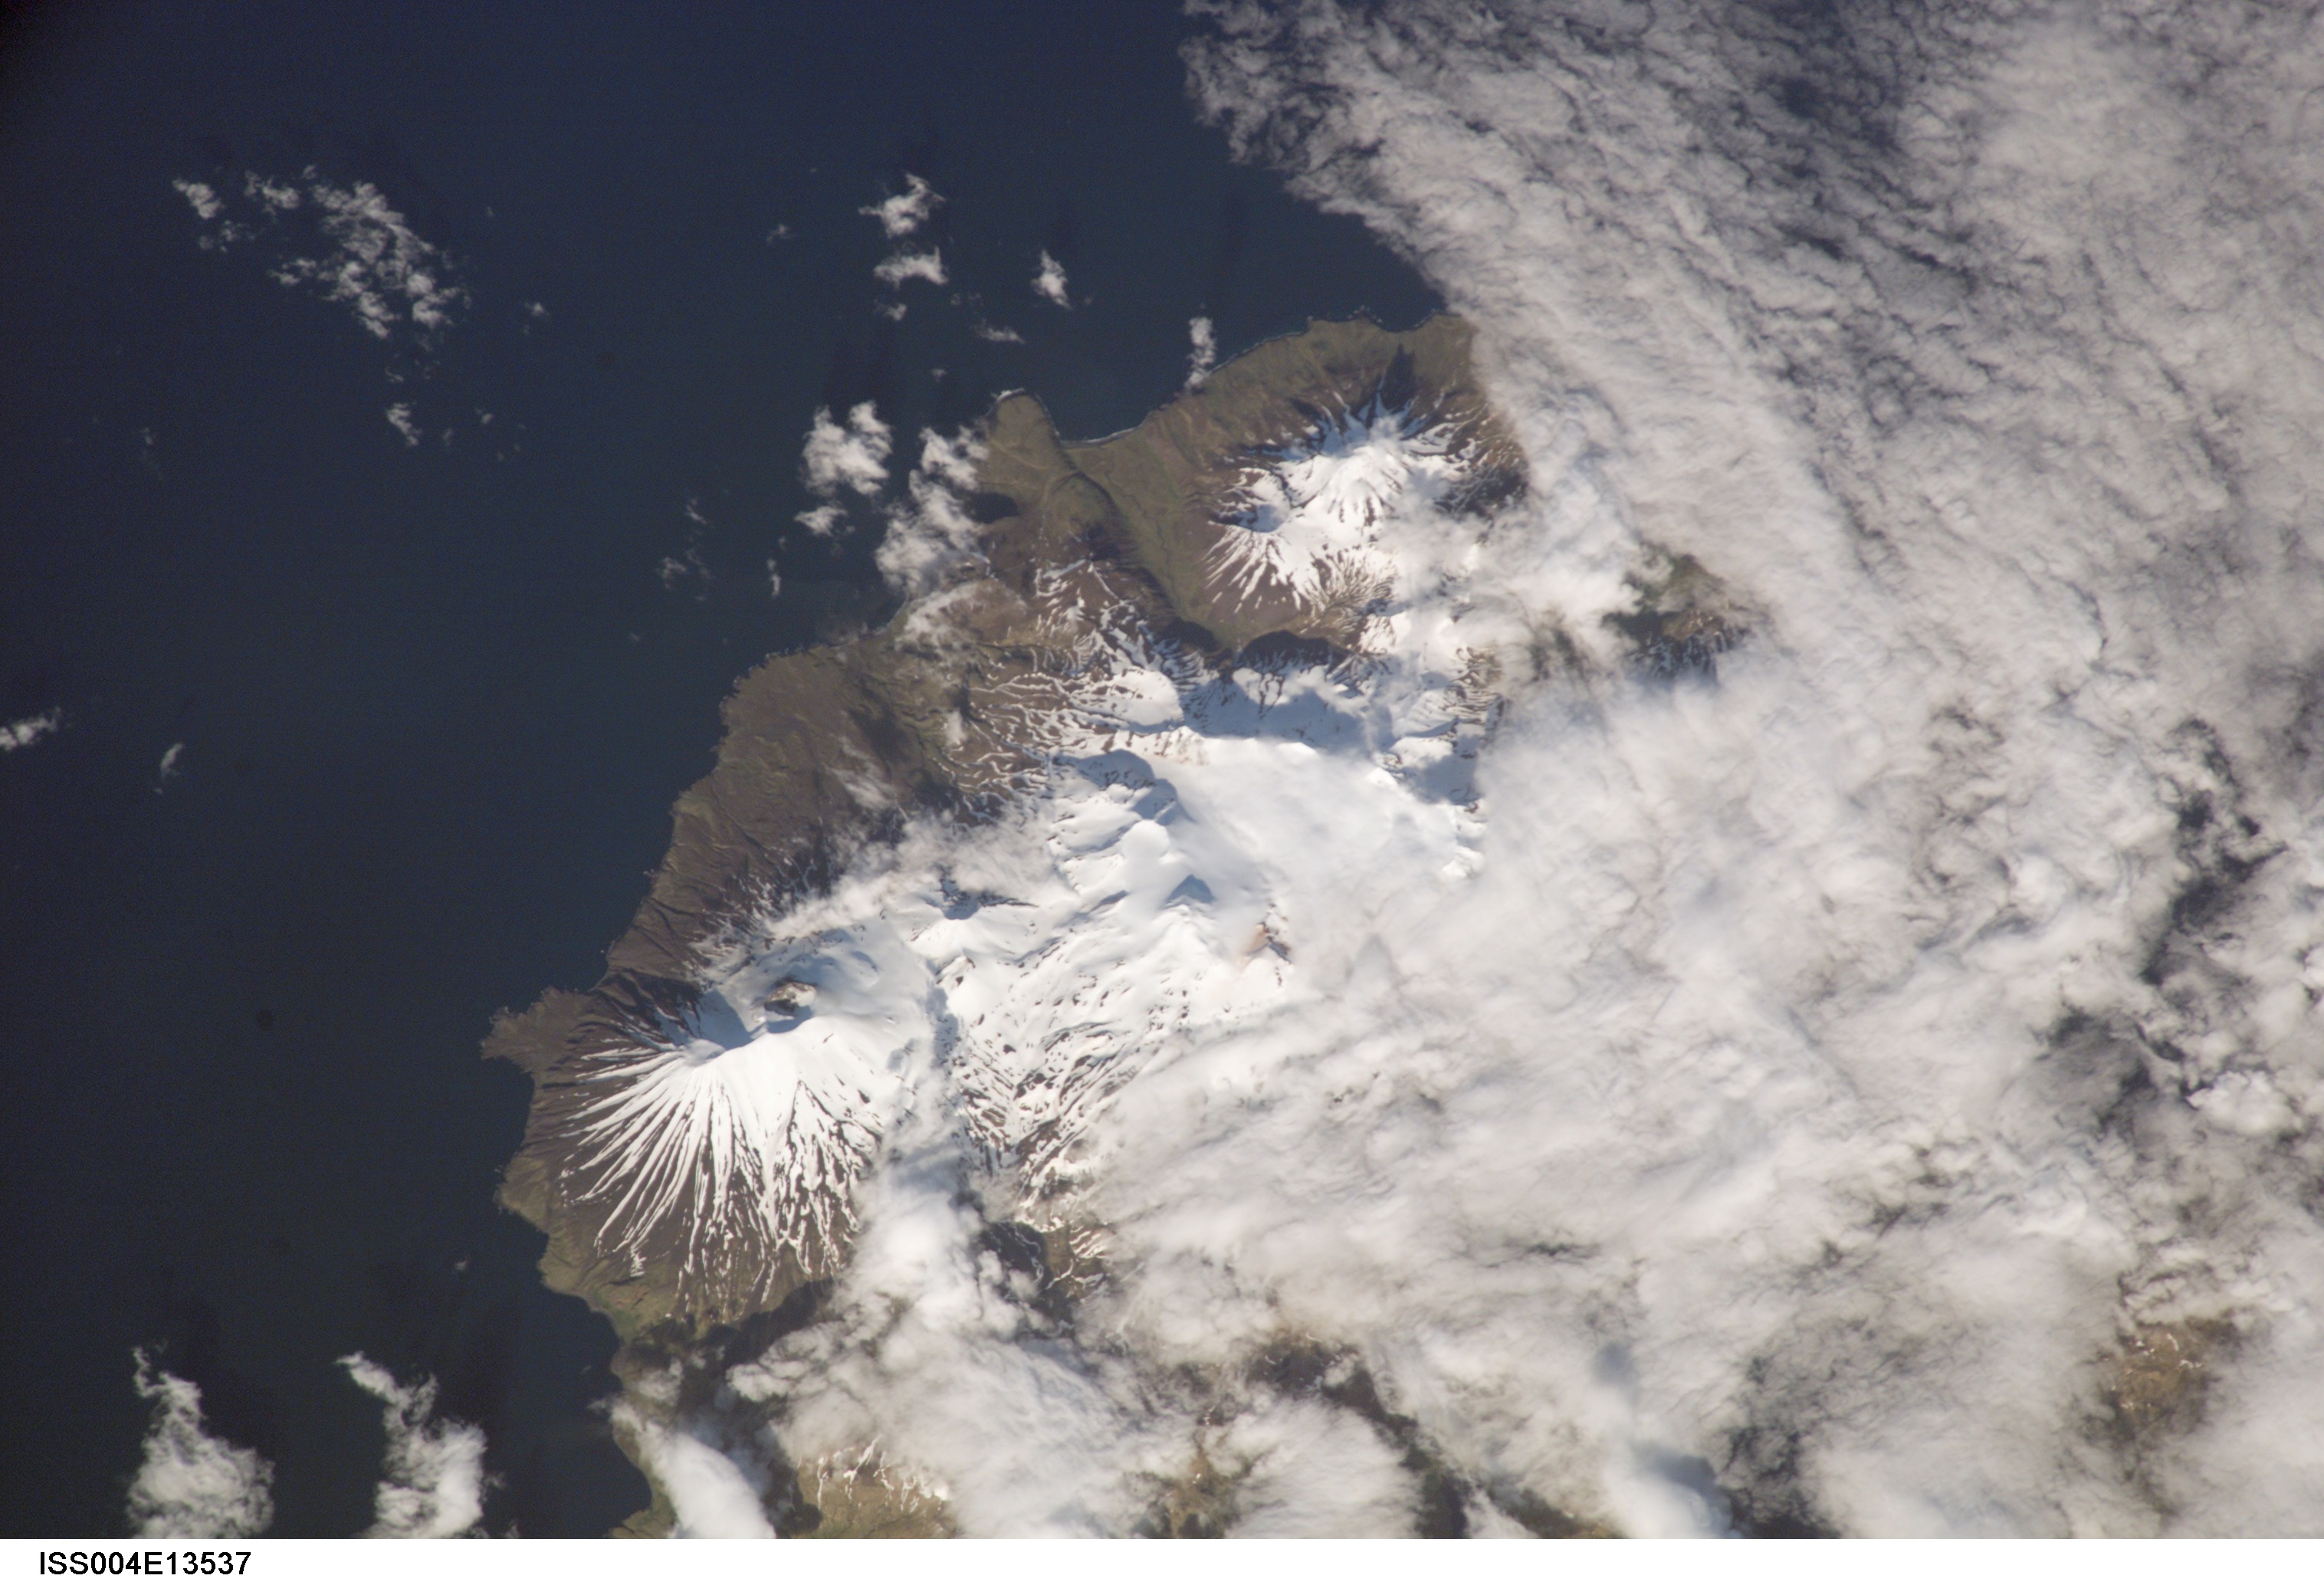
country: USA-ALASKA
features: ALUTIAN ISLAND, CLOUDS
